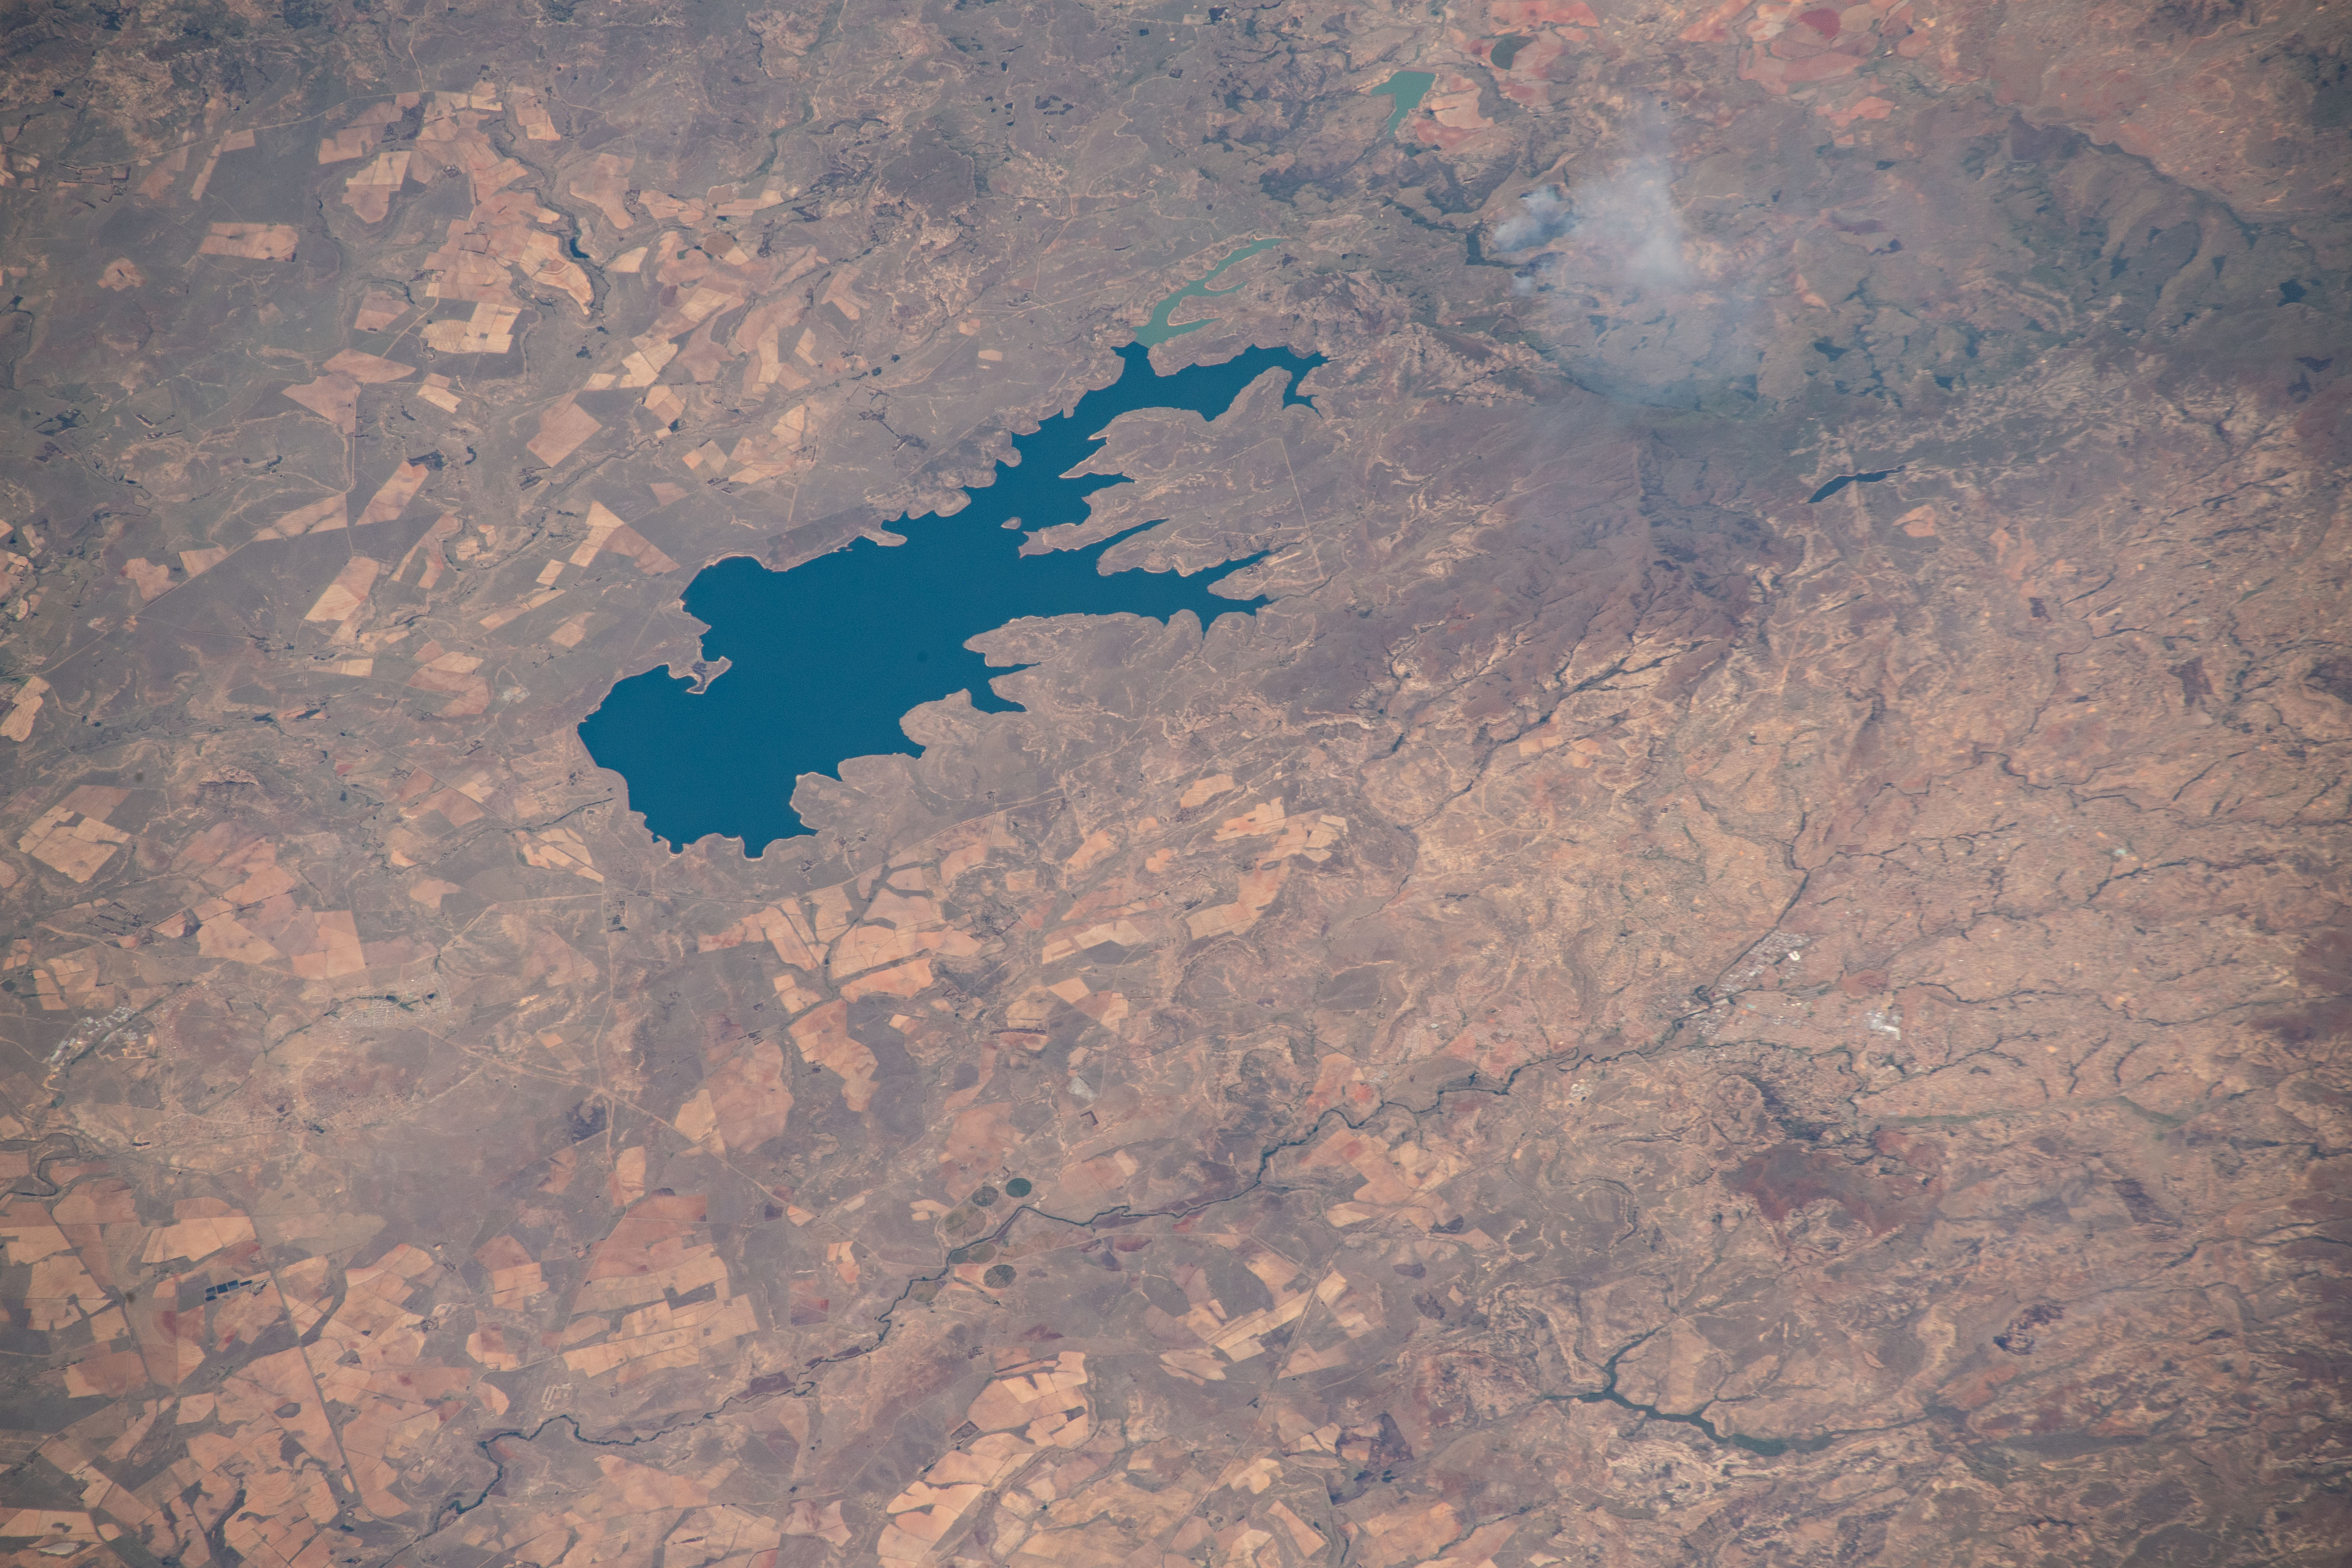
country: REPUBLIC_SOUTH_AFRICA
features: STERKFONTEIN DAM RESERVOIR, SOUTH AFRICA, HARRISMITH, PHUTHADITJHABA, ELANDS RIVER,STERKFONTEIN DAM NATURE RESERVE,SOUTH AFRICA, STERKFONTEIN DAM, RESERVOIR, DRIEKLOOF DAM, KILBURN DAM, ELANDSRIVIER, HARRISMITH, PHUTHADITJHABA, METSIMATSHO DAM, GOLDEN GATE NATIONAL PARK
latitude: -28.5
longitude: 28.9
